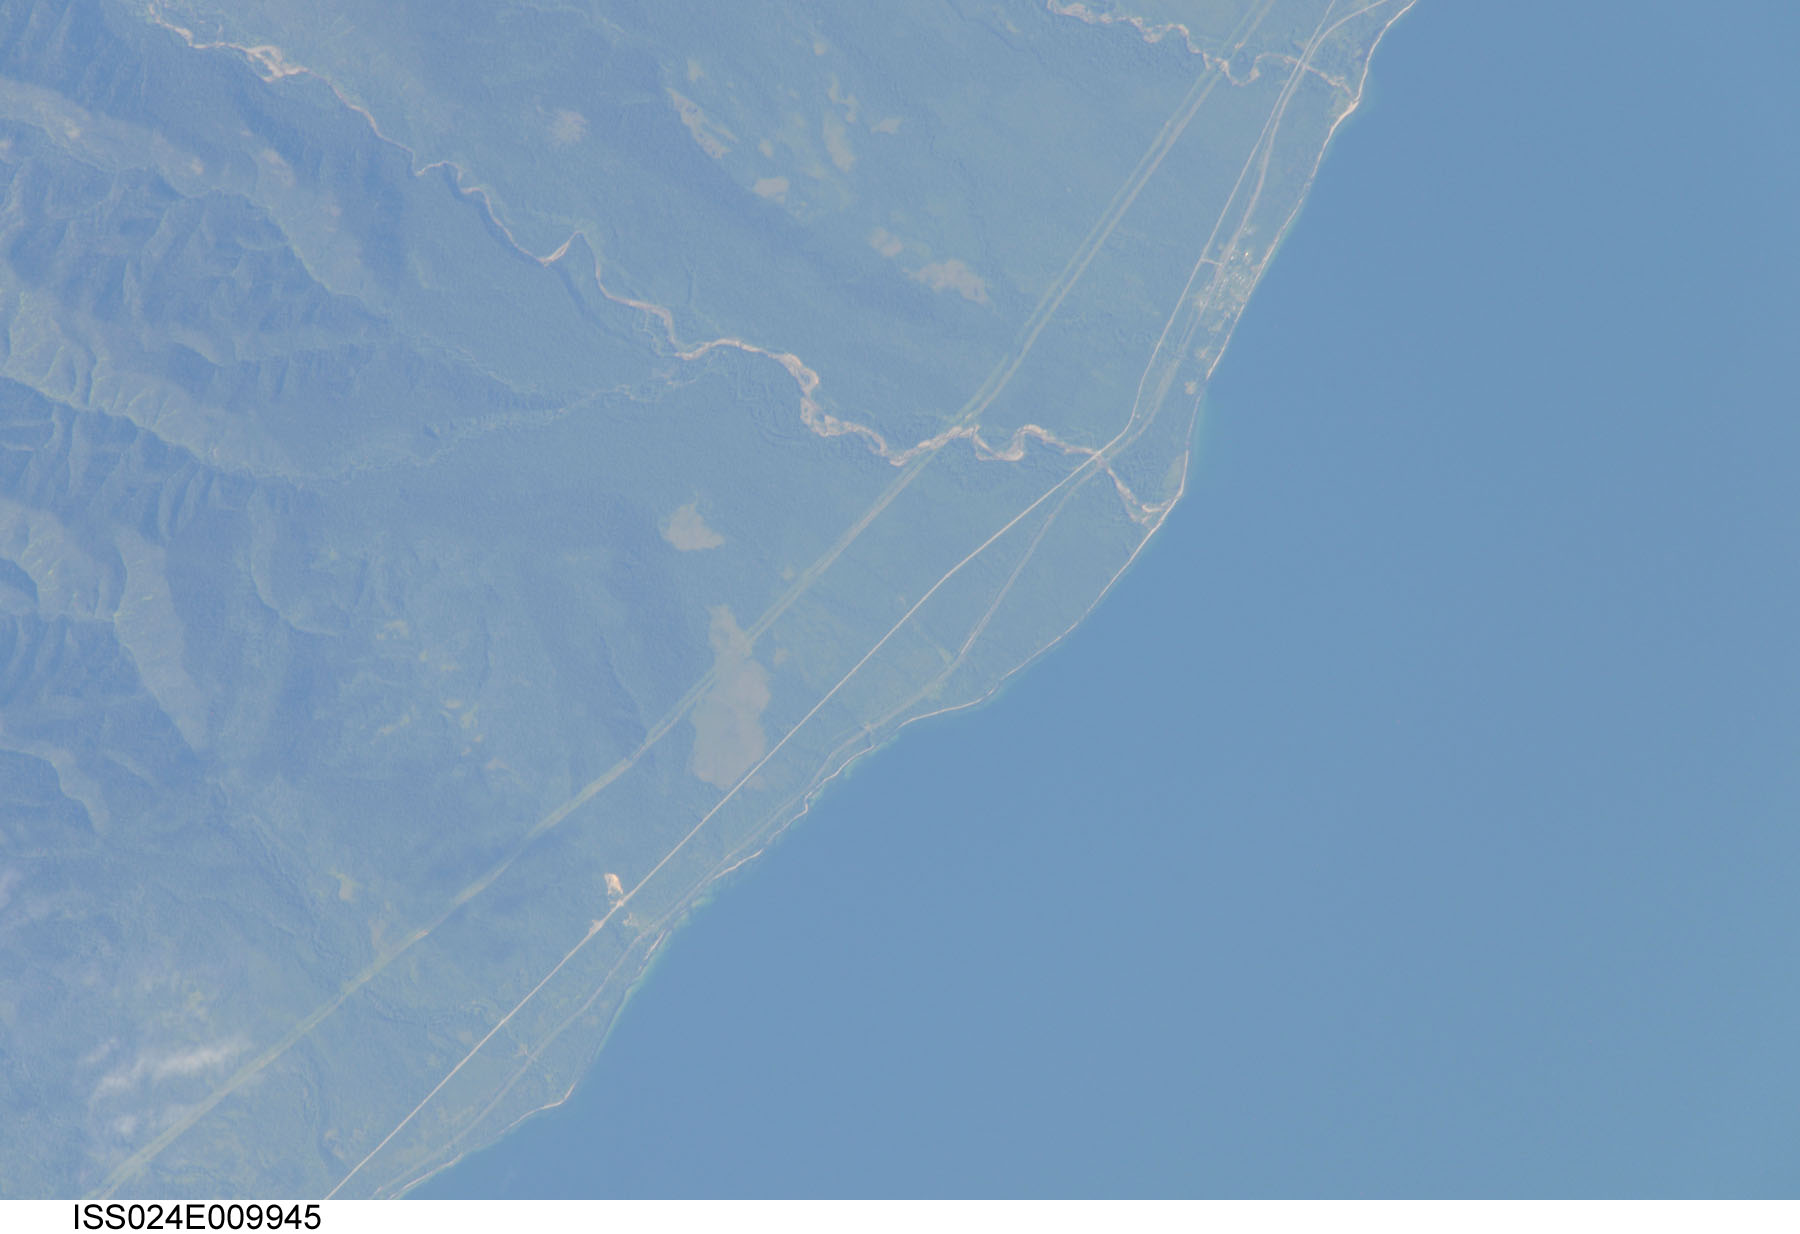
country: RUSSIAN FEDERATION
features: HAZE, SW. LAKE BAIKAL, TRAIN TRACKS, ROADS
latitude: 51.5
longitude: 105.0
